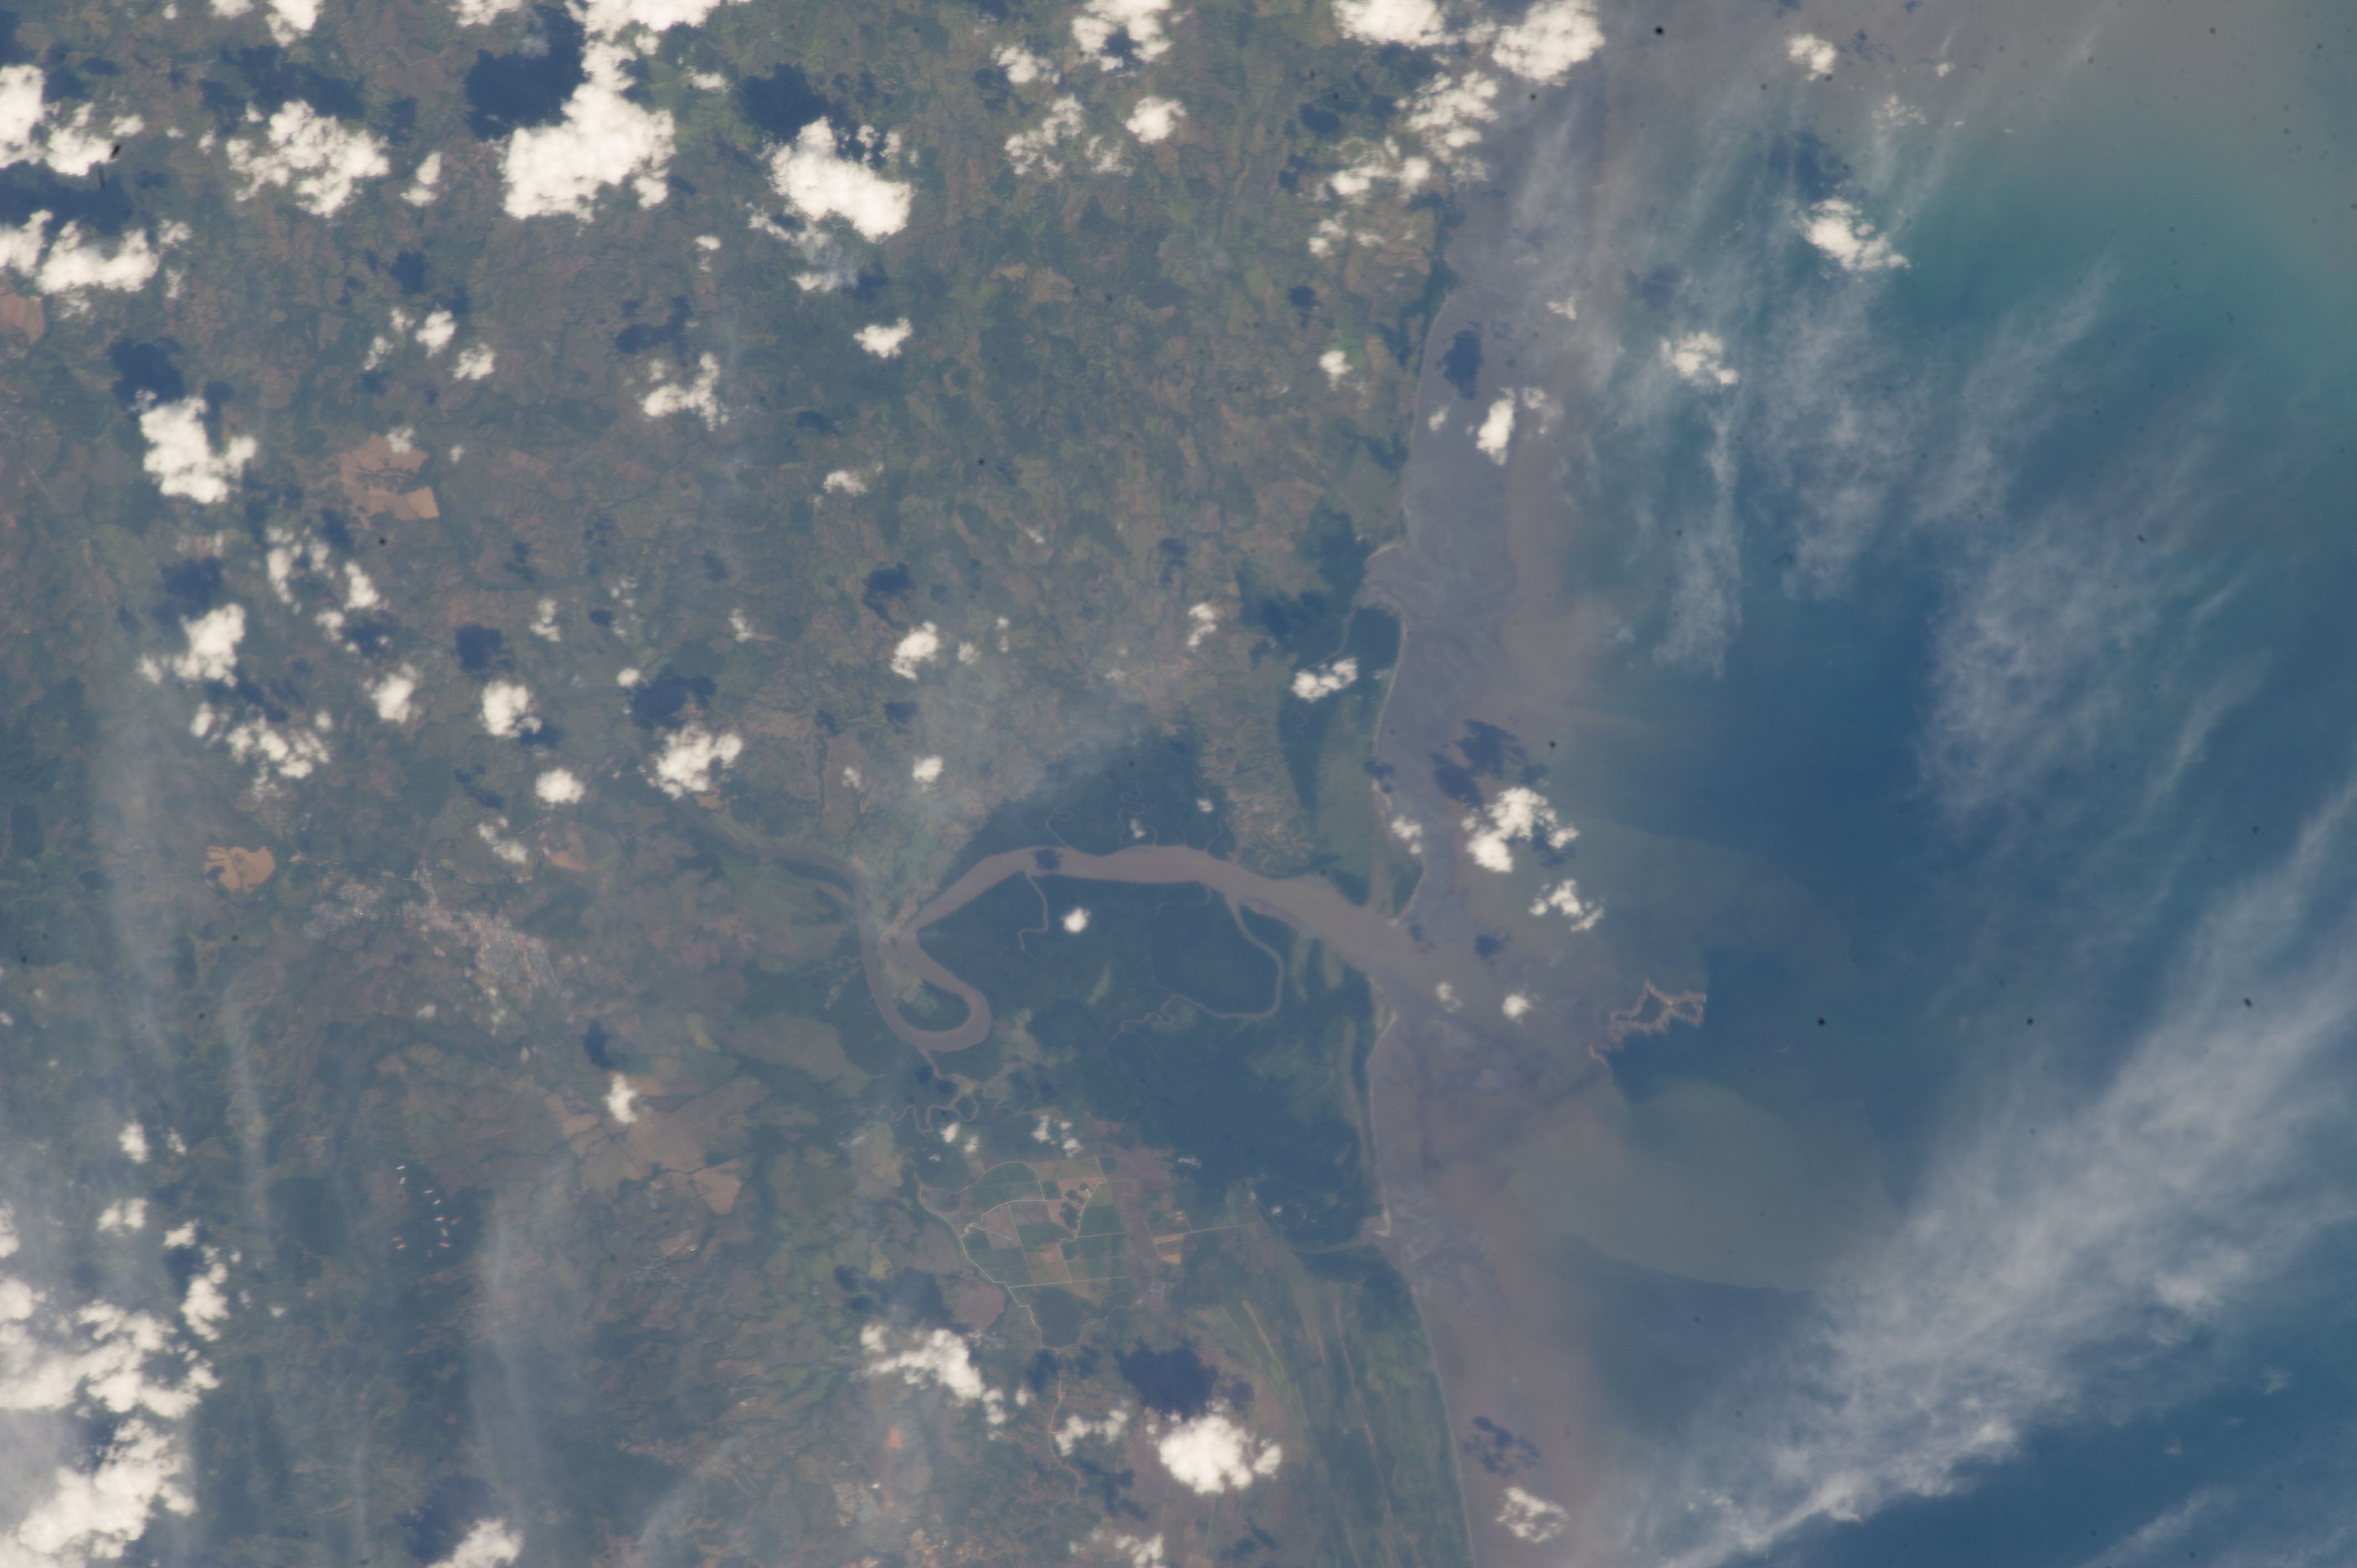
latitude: 9.0
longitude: -79.0
